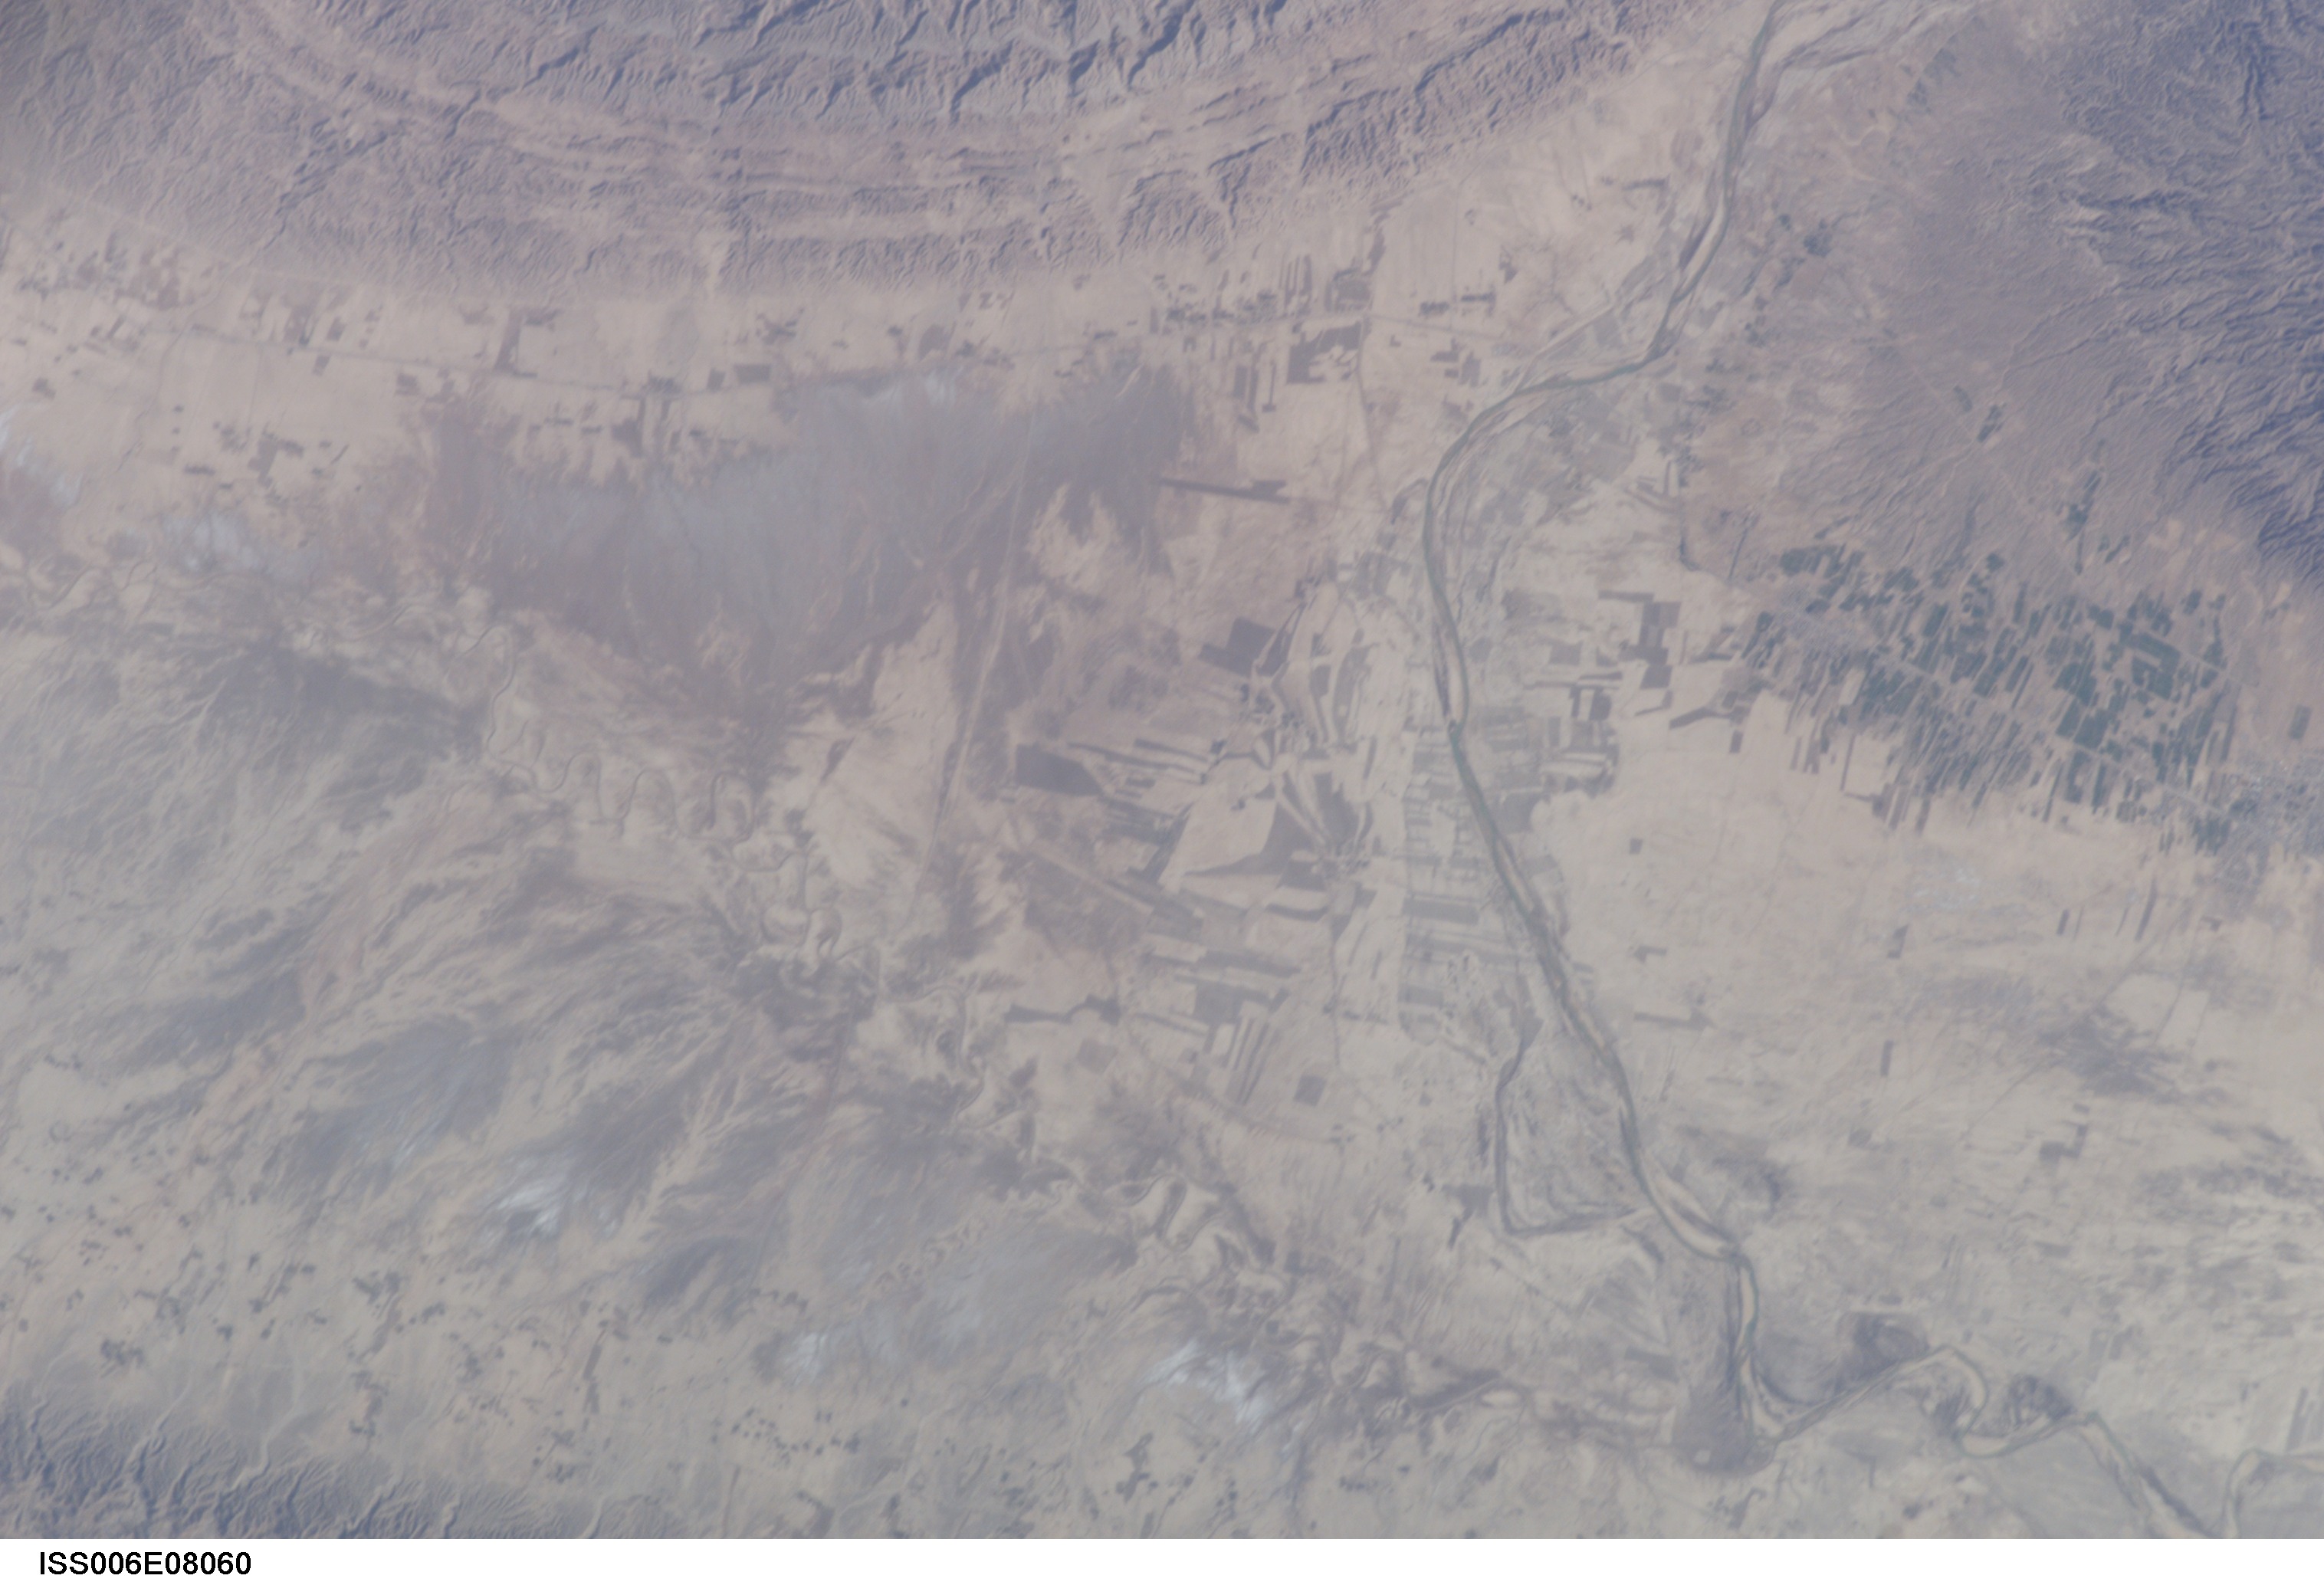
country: IRAN
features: MAND RIVER, AGRICULTURE, DESERT
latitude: 28.5
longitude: 51.5
